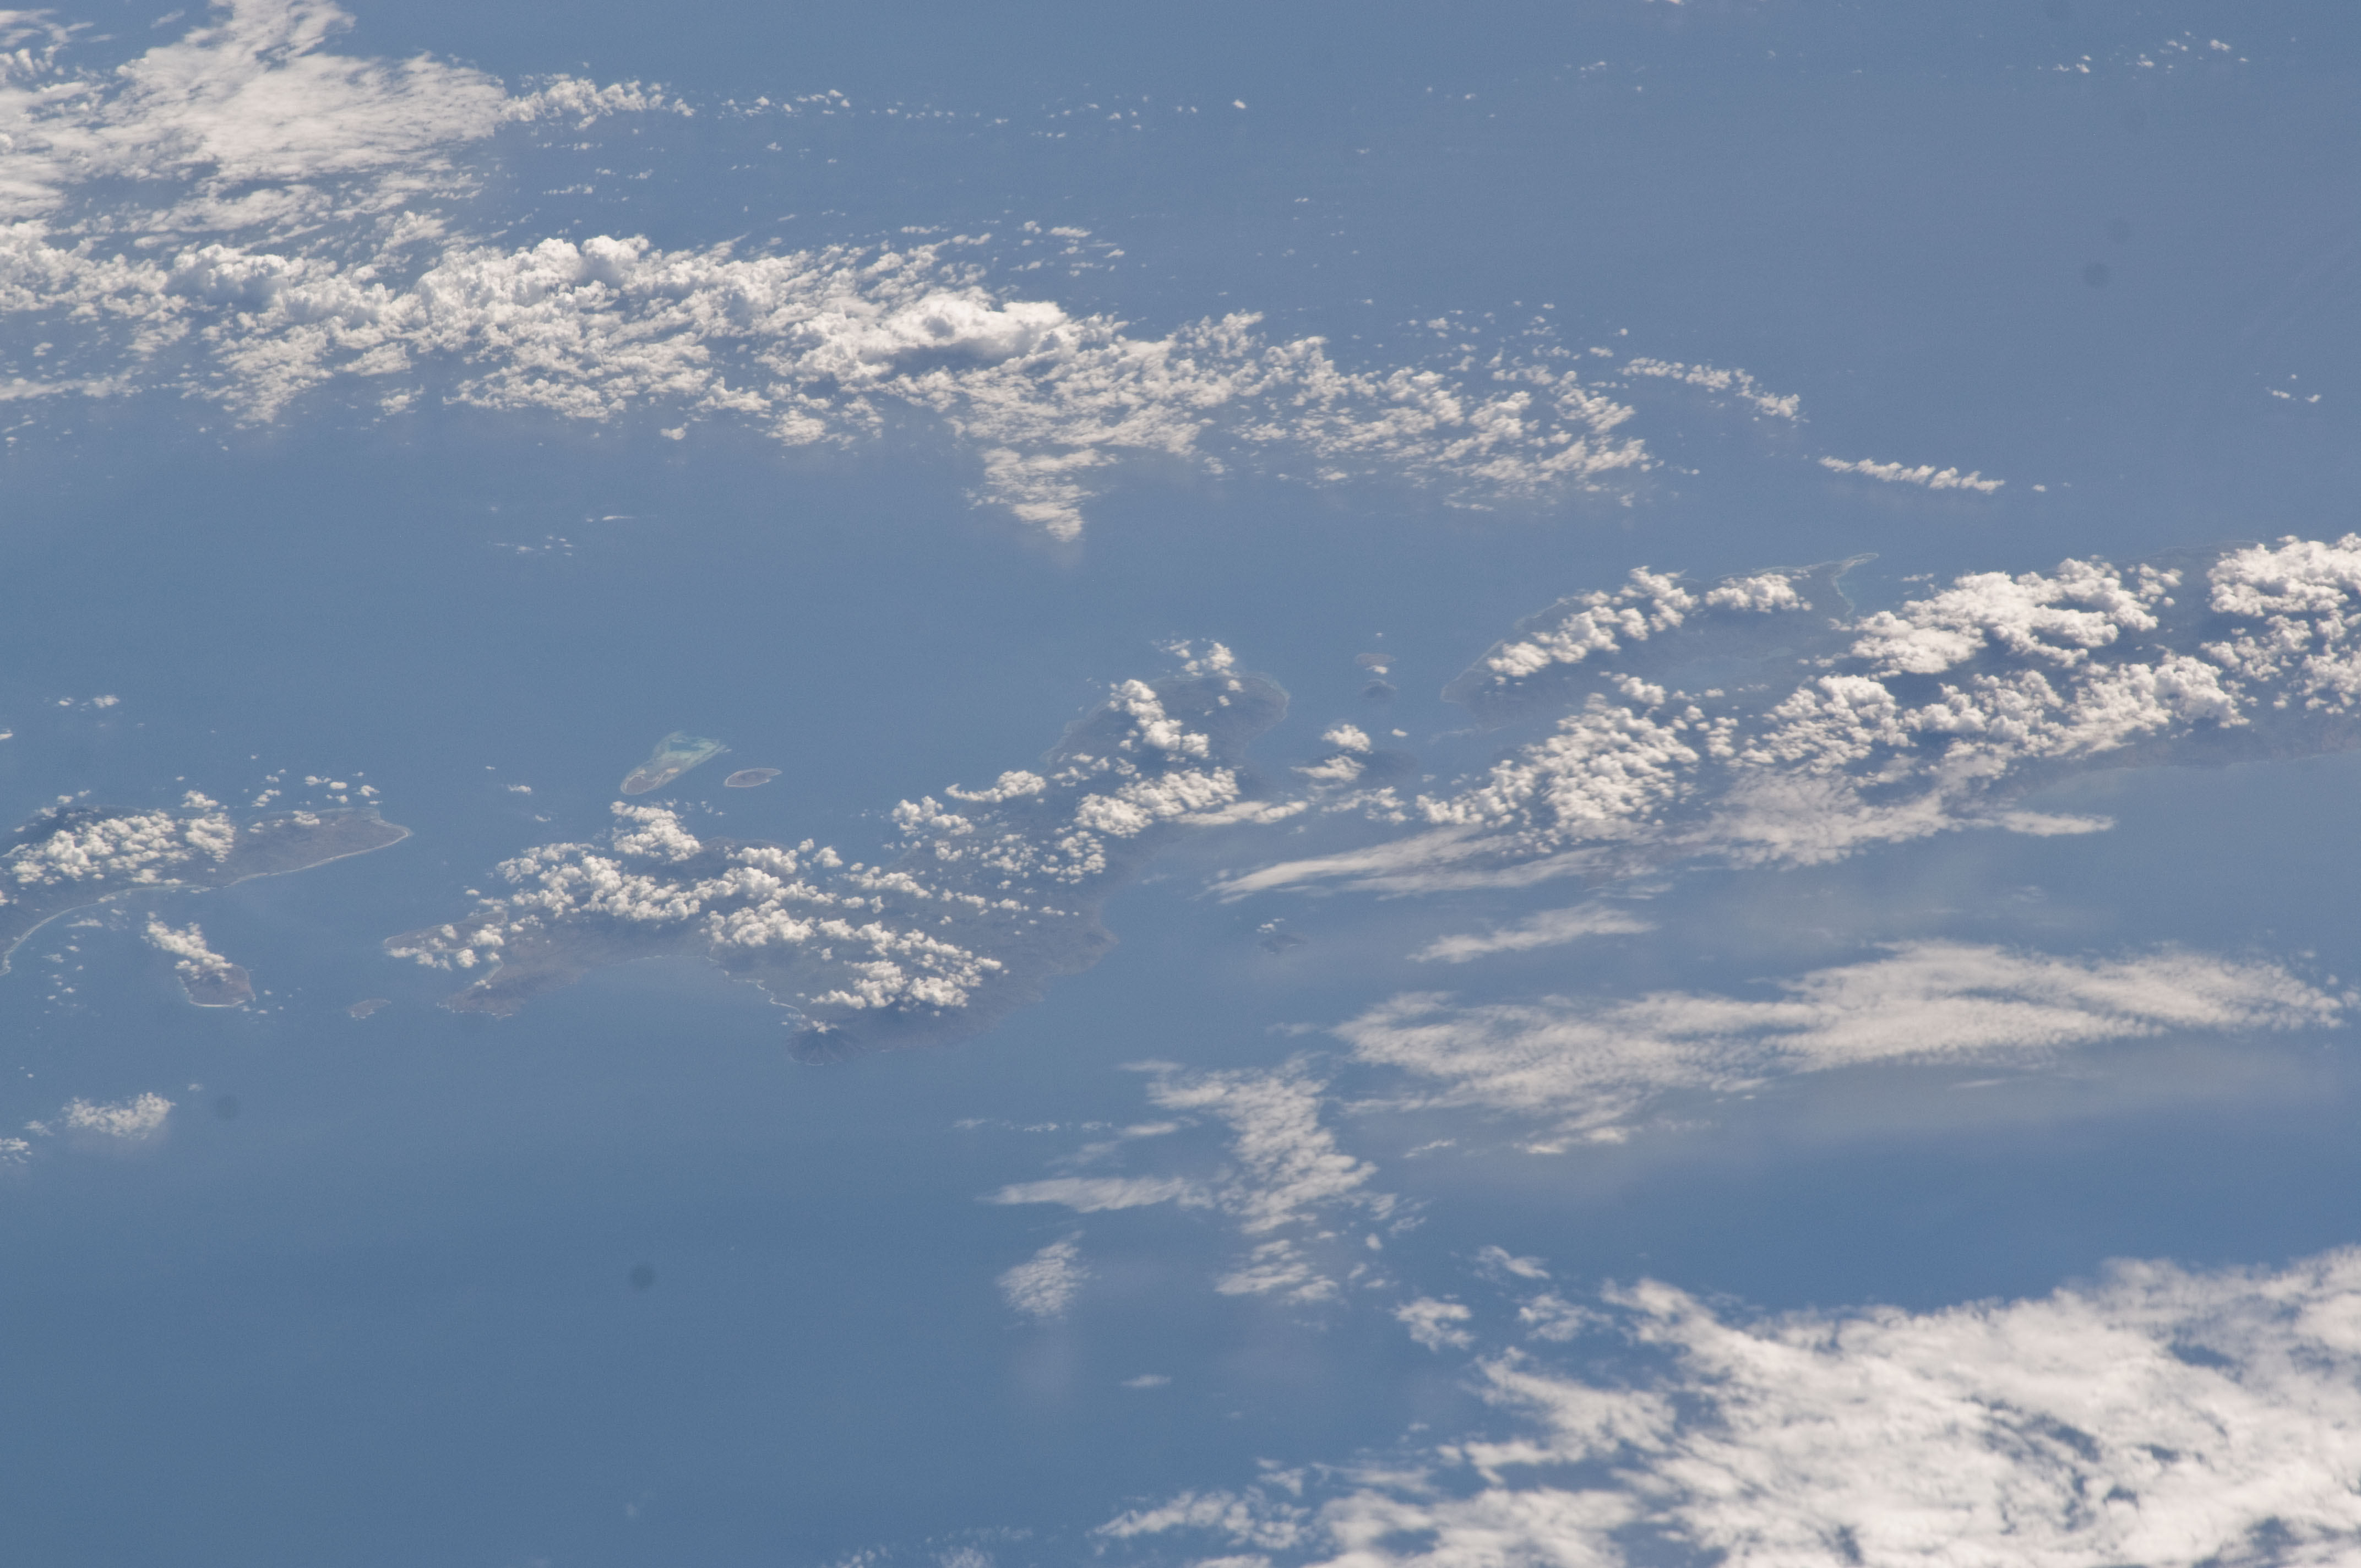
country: INDONESIA
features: LESSER SUNDA I., PULAU PANTAR, INDIAN O.
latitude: -8.4
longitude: 124.2
